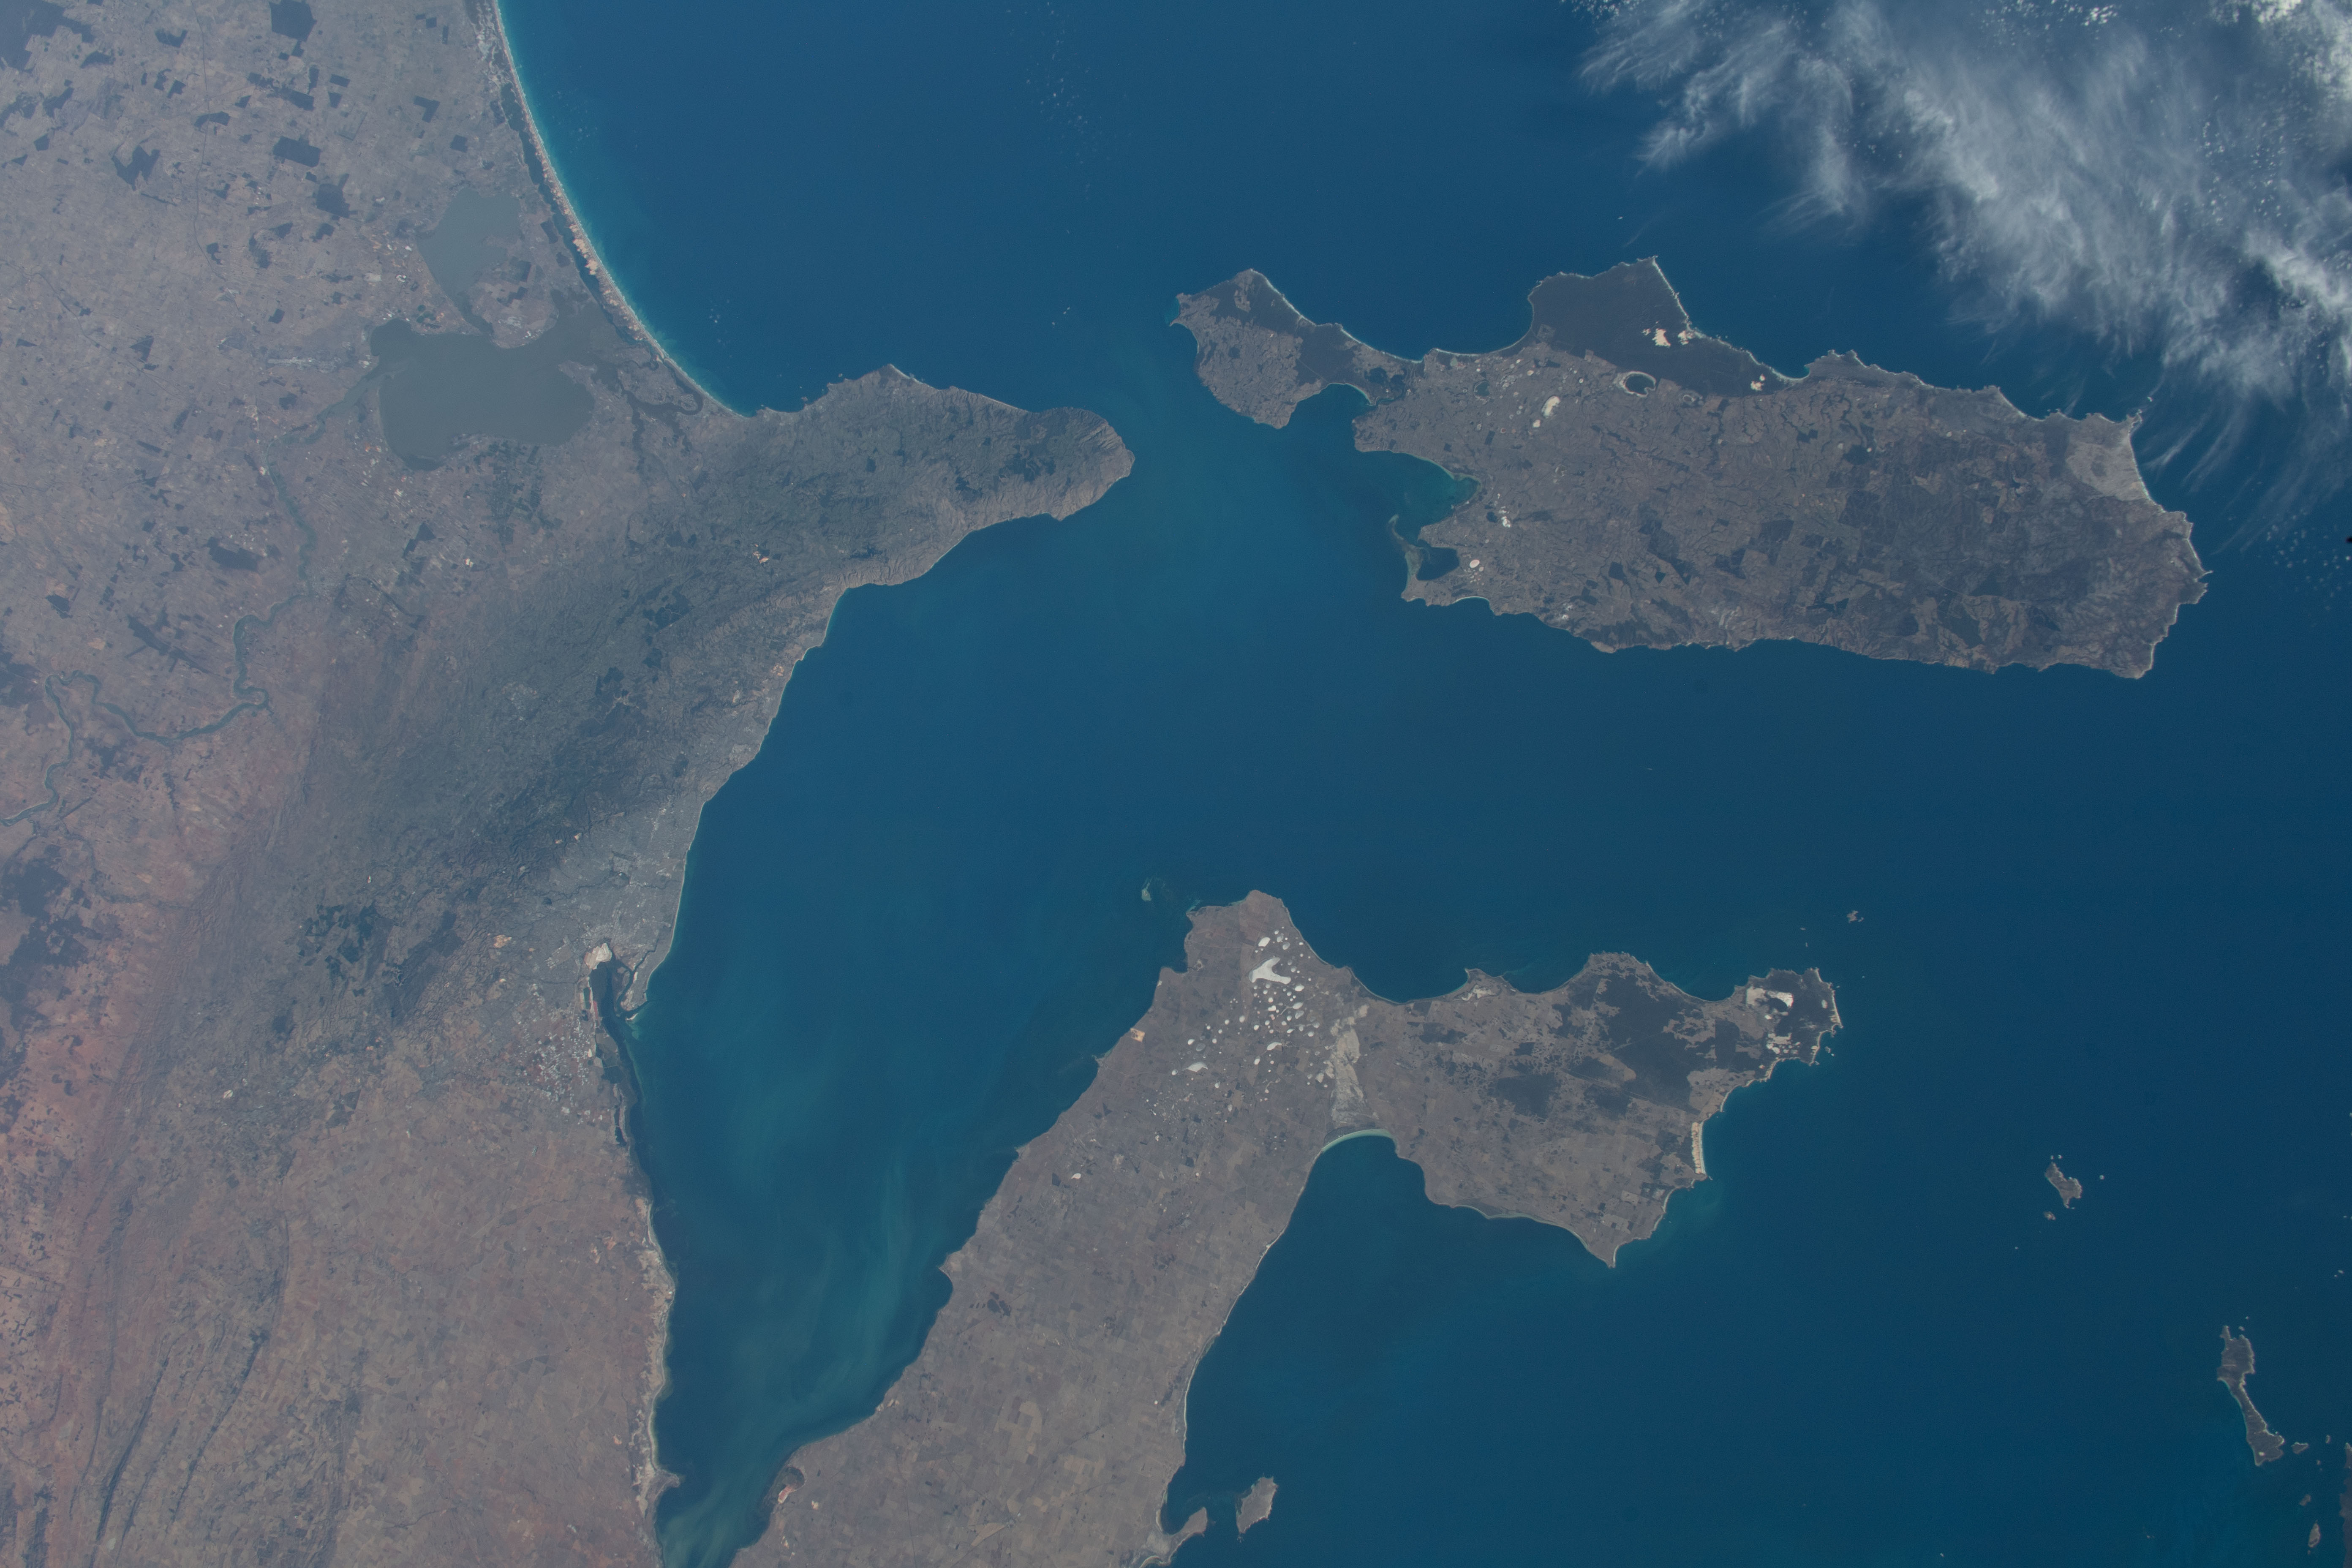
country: AUSTRALIA-SA
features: SPENCER GULF, LONSDALE, BACKSTAIRS PASSAGE
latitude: -35.0
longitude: 138.0
